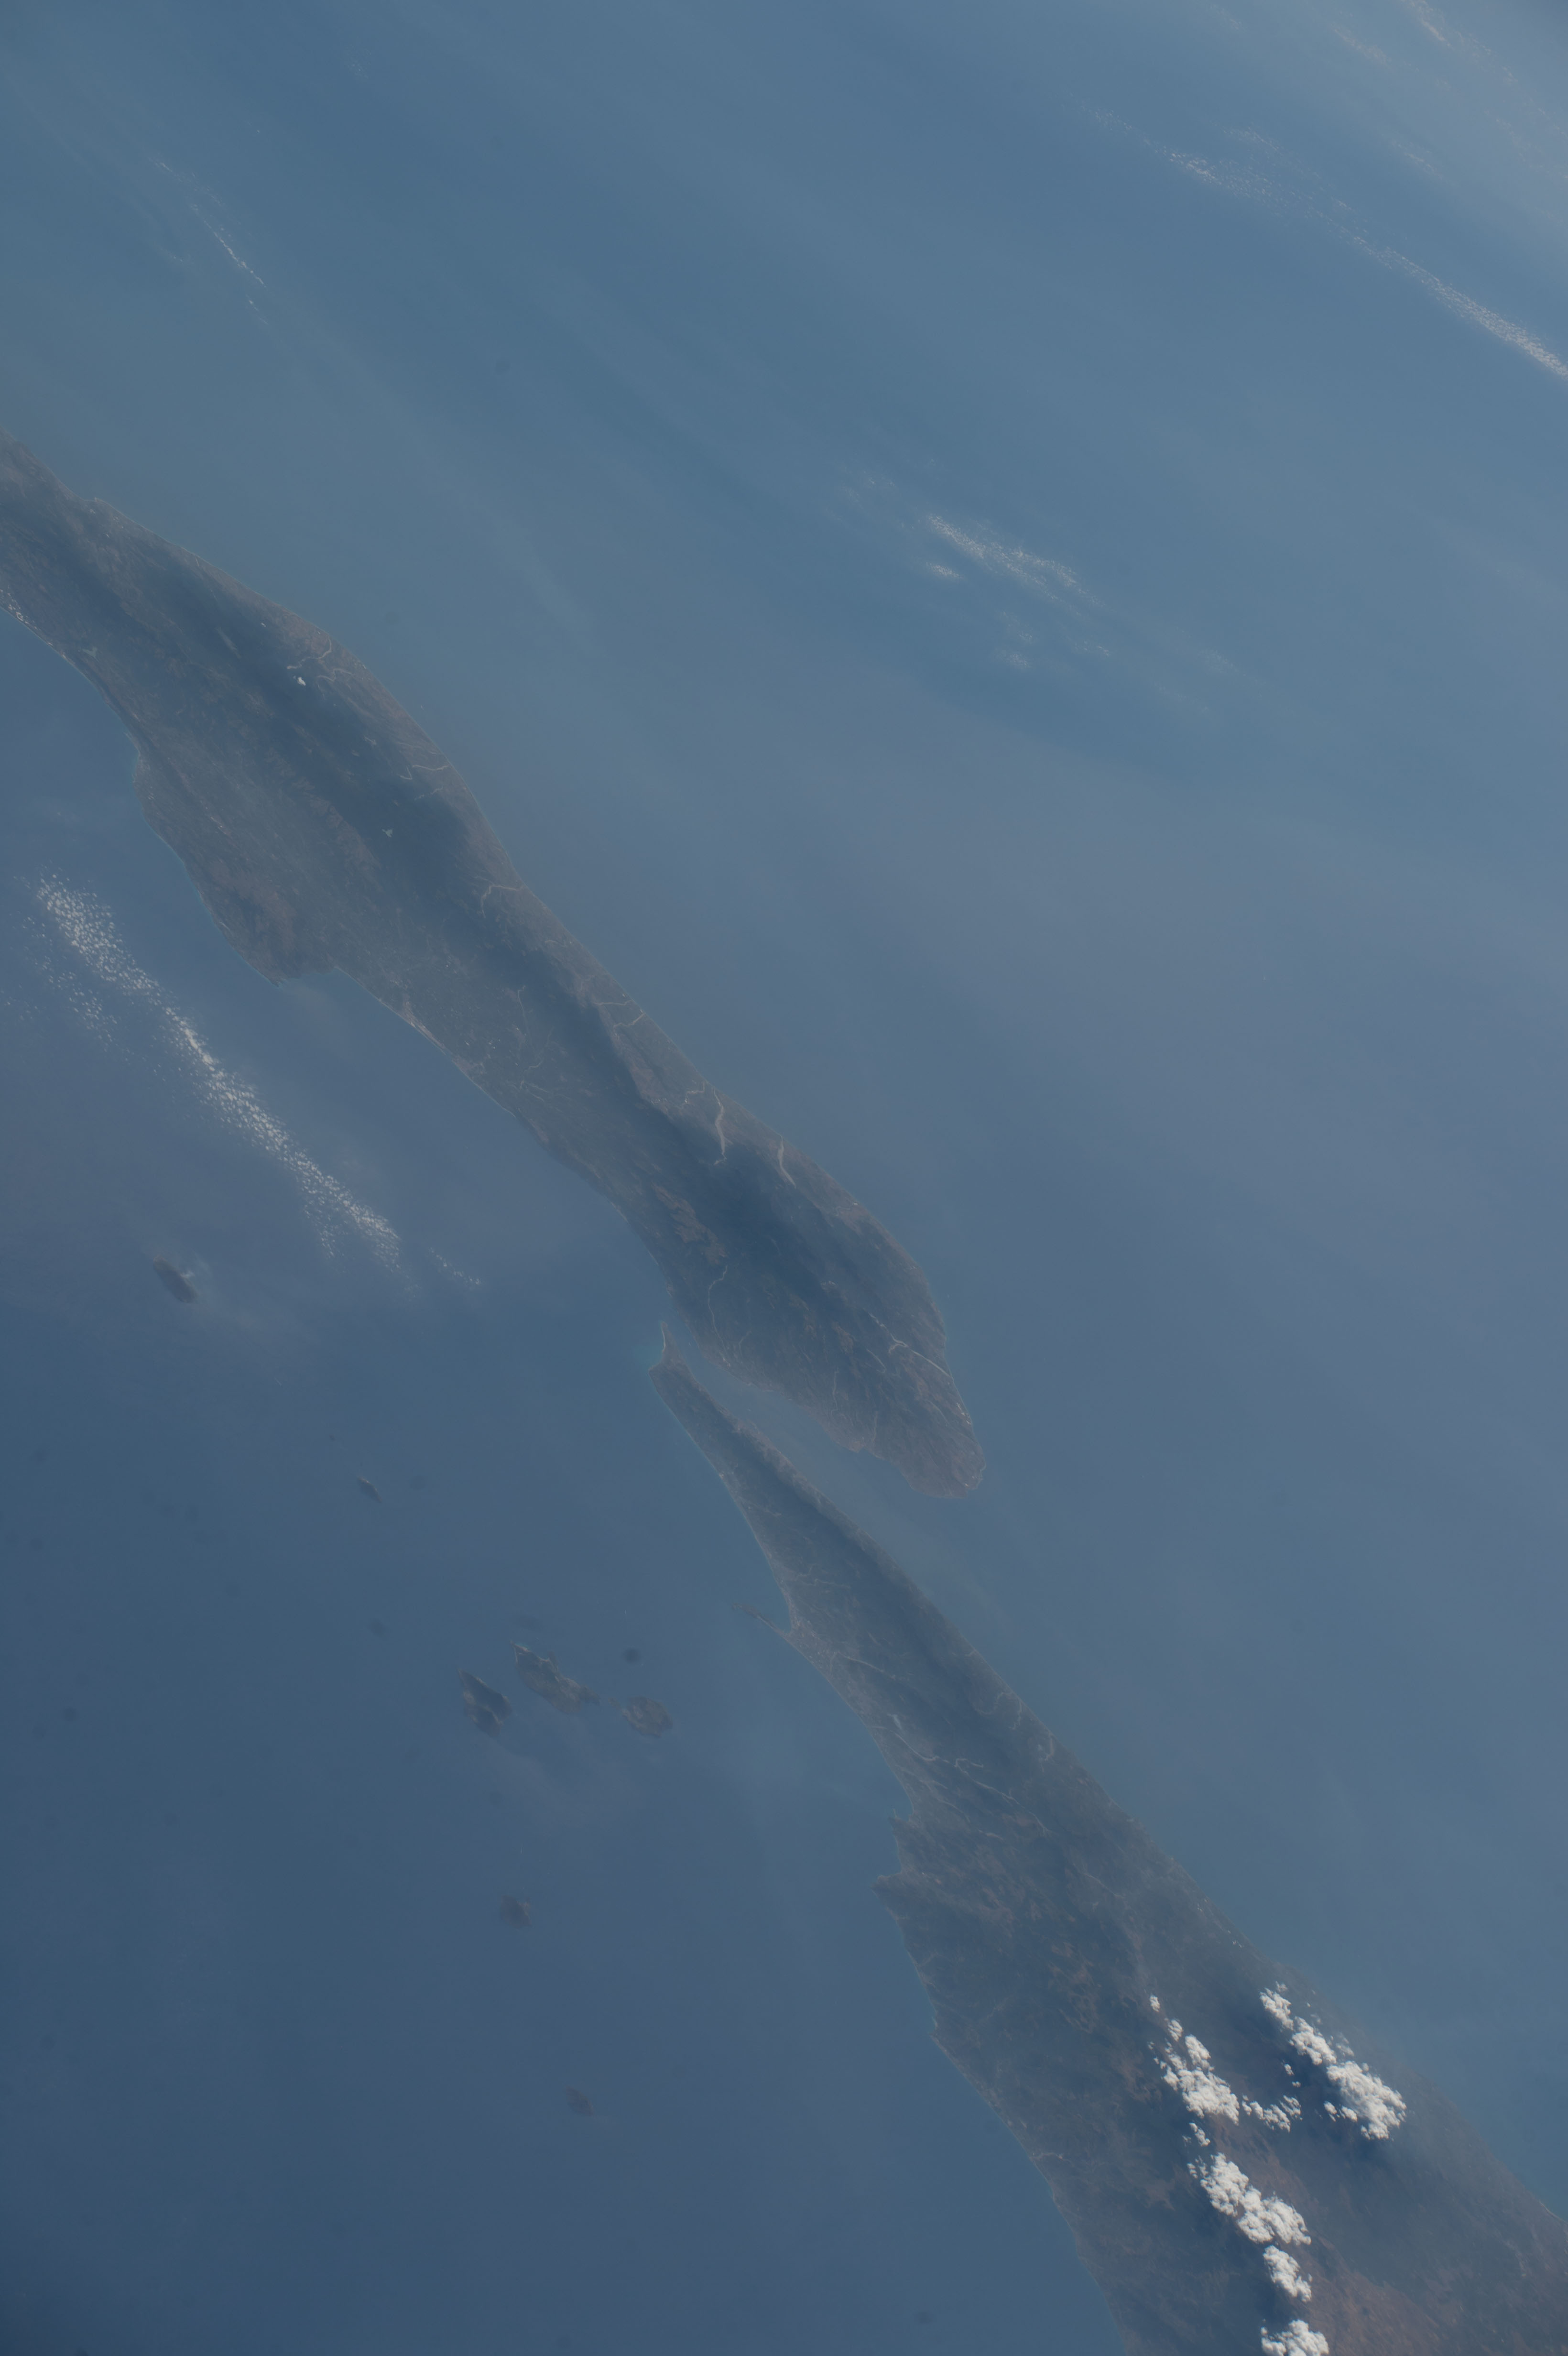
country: ITALY
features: ITALY, VIBO VALENTIA, SEDERNO, PALMI, IONIAN SEA, TYRRHENIAN SEA, COASTLINE, MESSINA
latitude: 38.1
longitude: 16.0
